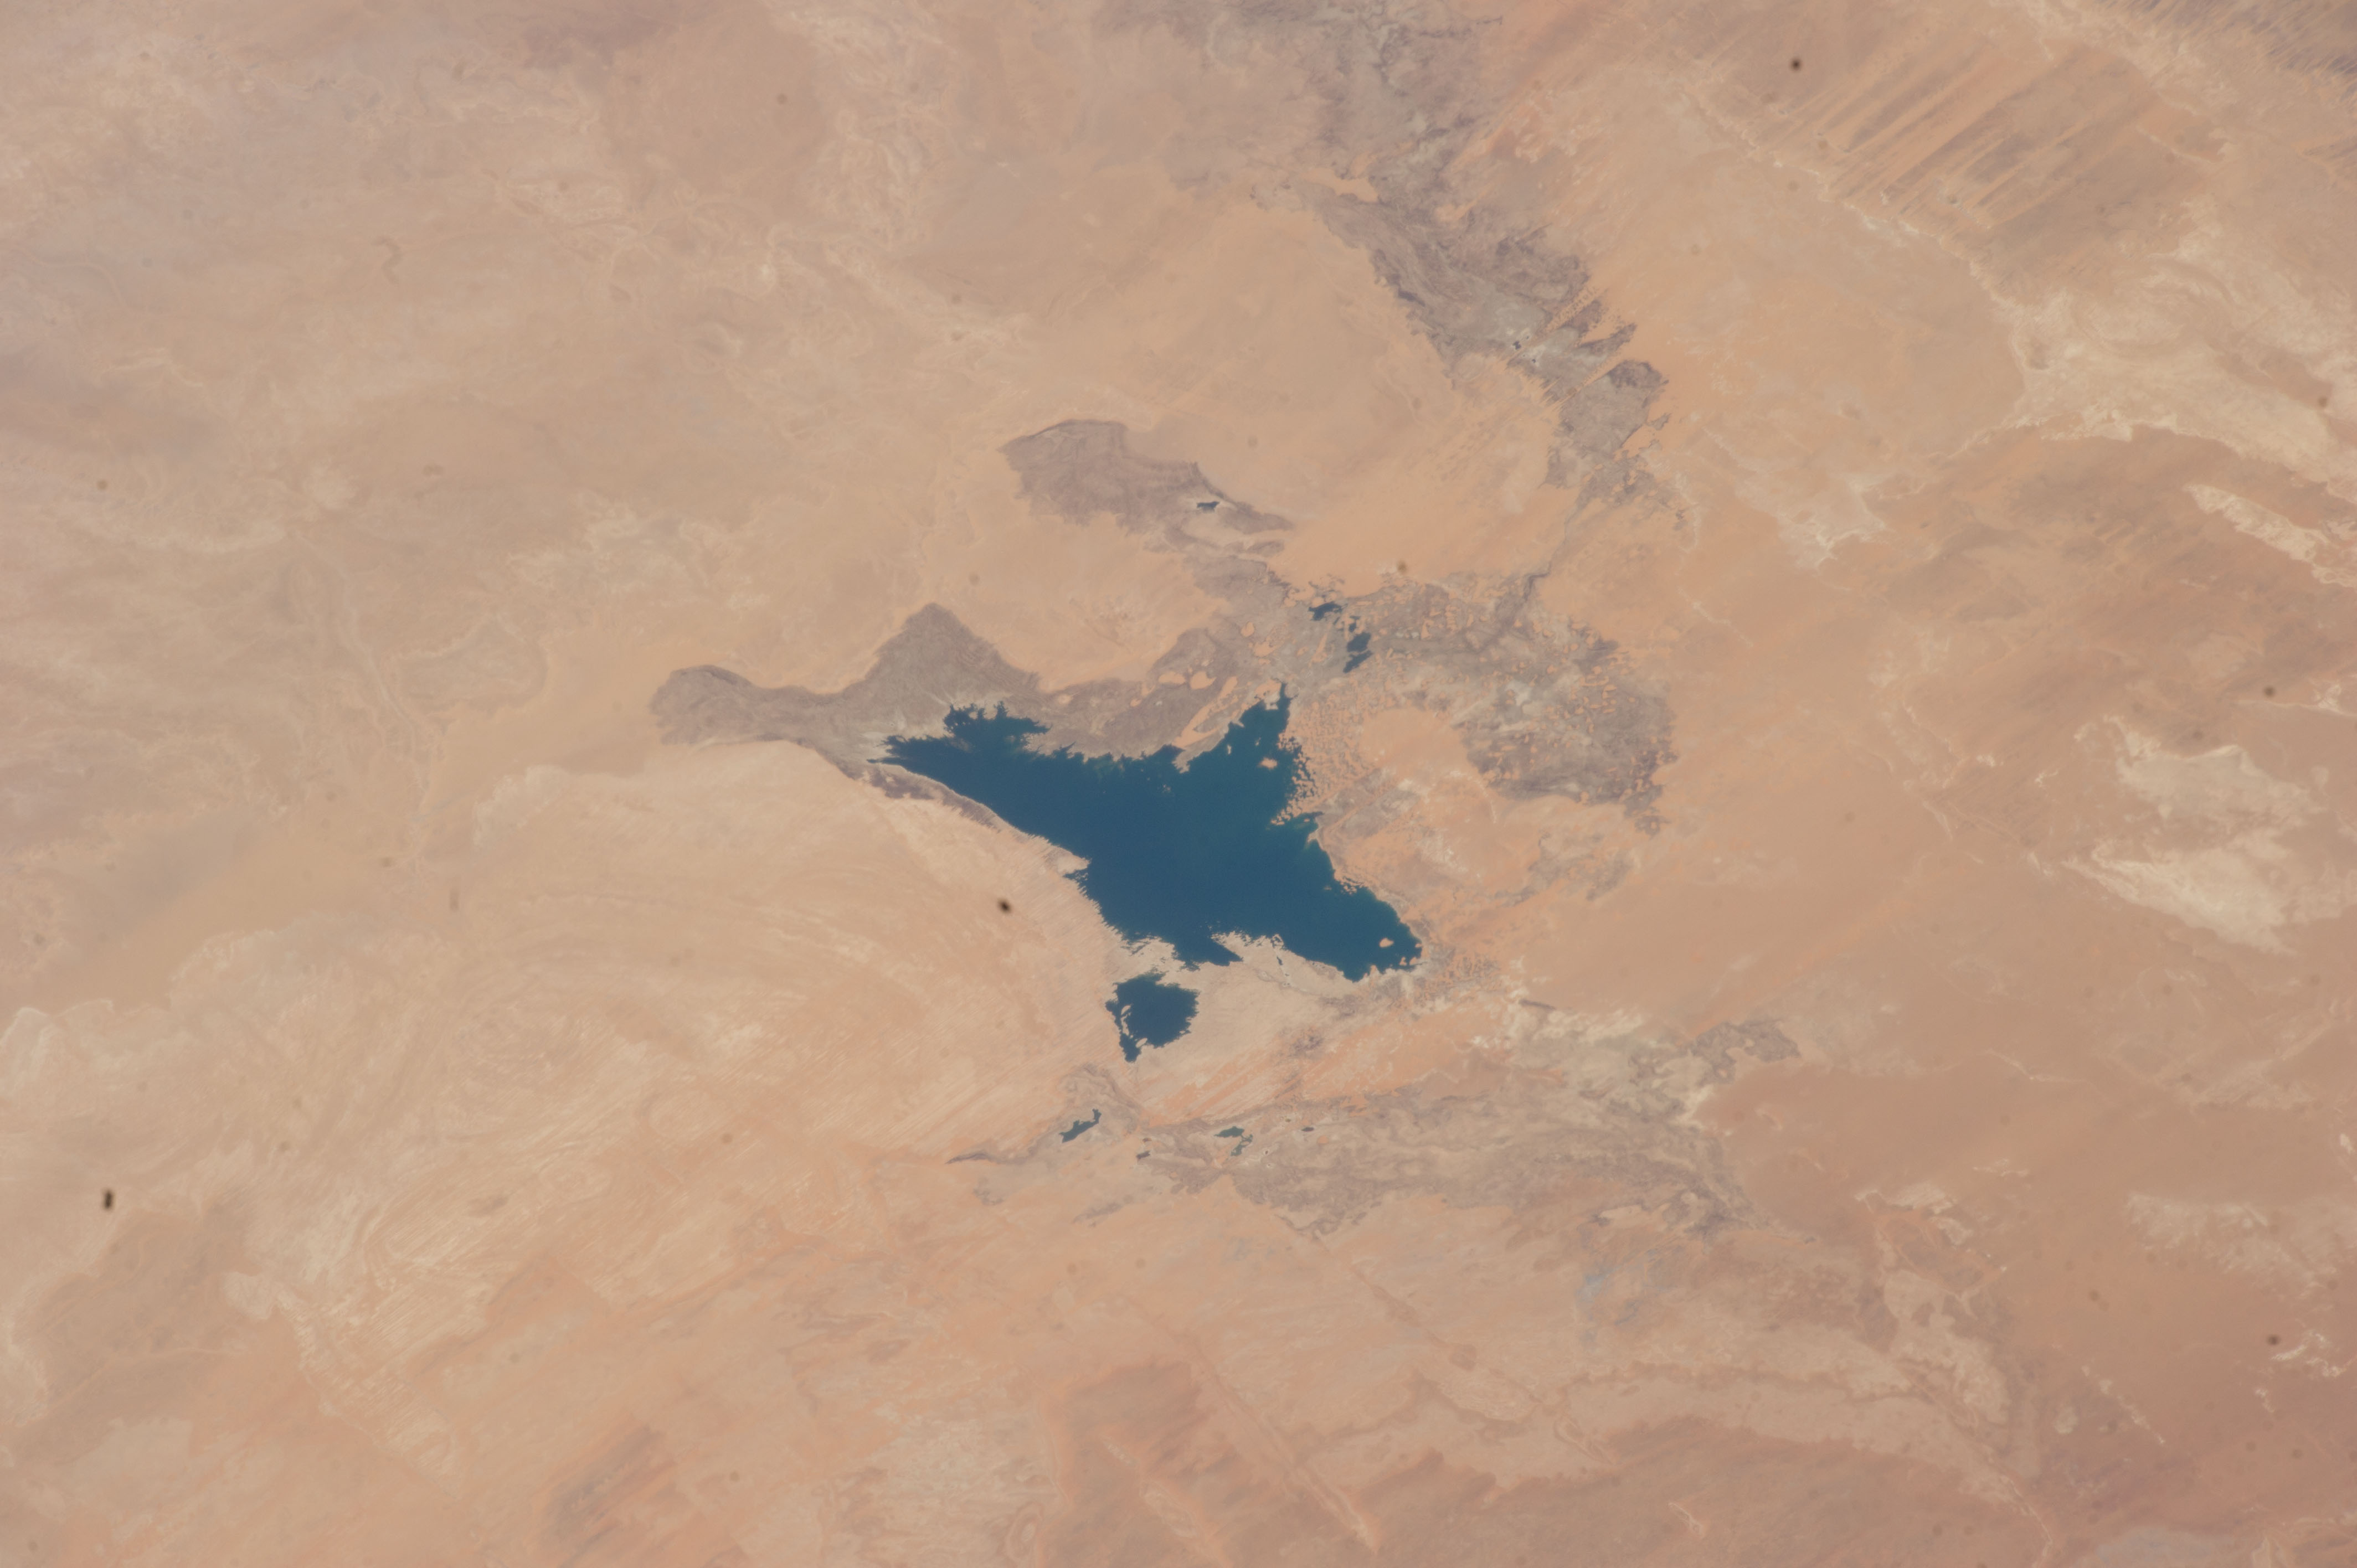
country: EGYPT
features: TOSHKA LAKES, DESERT
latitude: 23.4
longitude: 30.6
